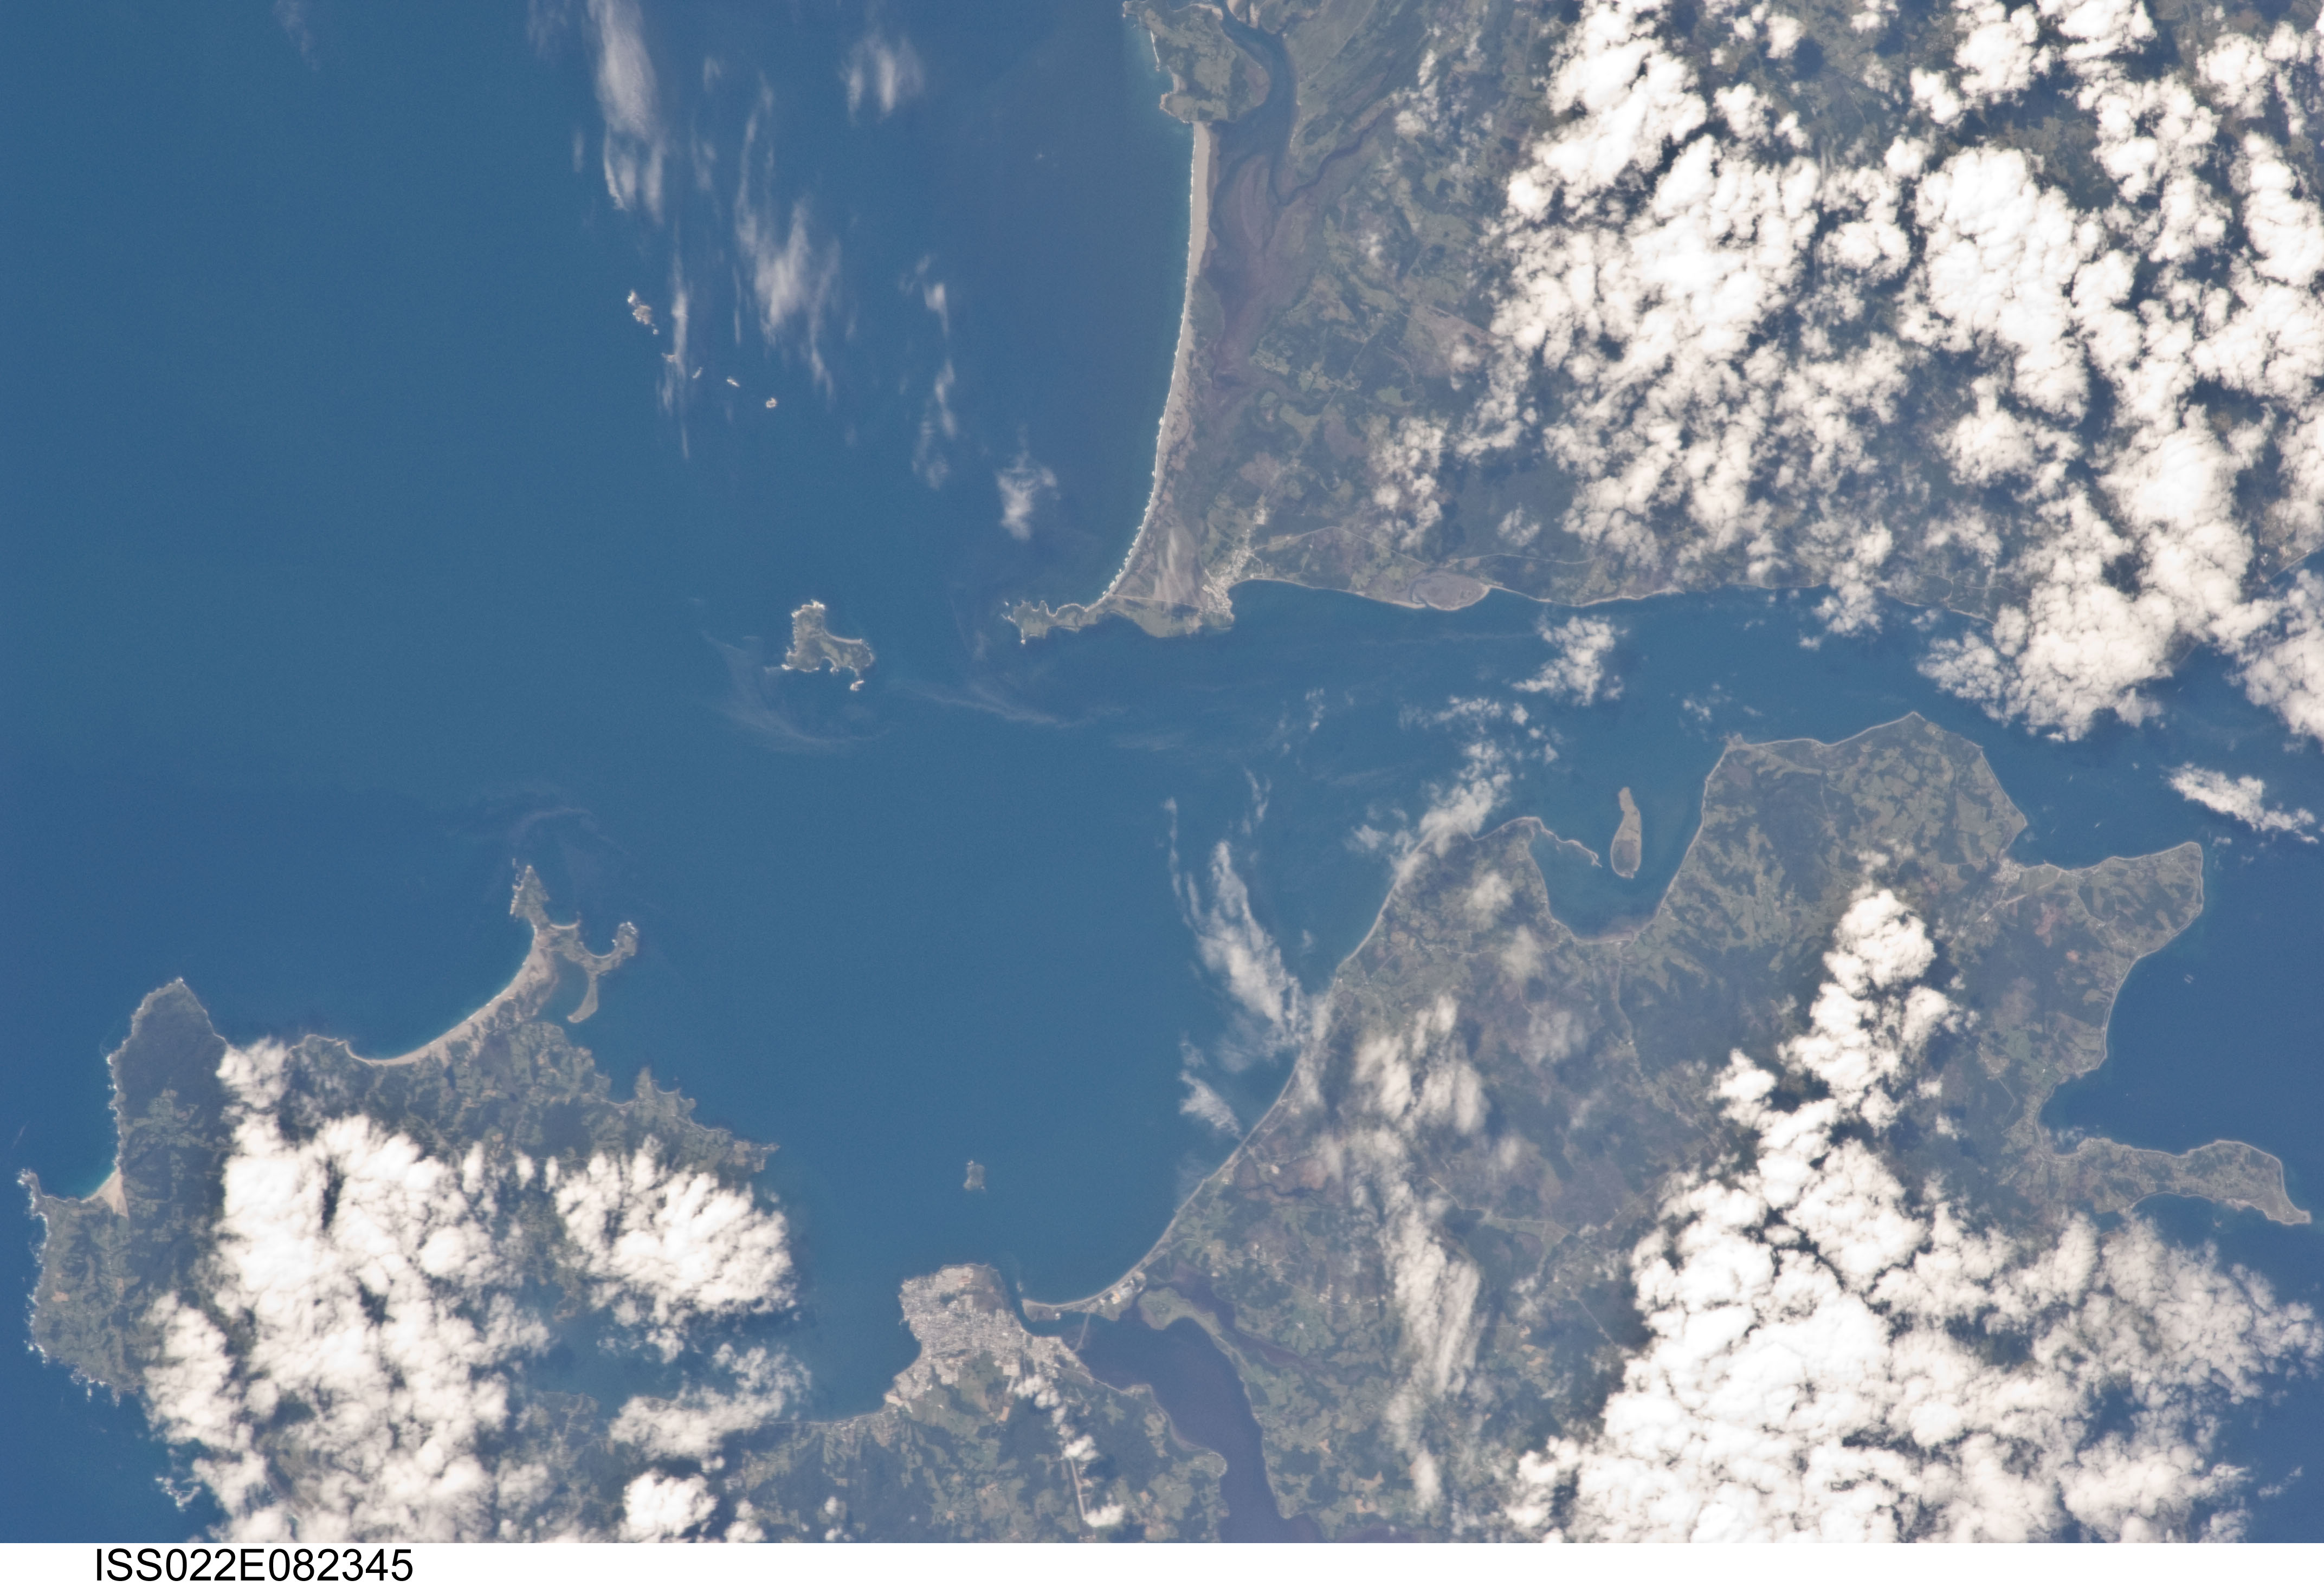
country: CHILE
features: N. CHILOE I., B. OF ANCUD, PT. GUABUN, ANCUD, MAULLIN B., CHAN., AGR., FOR.
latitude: -41.8
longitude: -73.7
